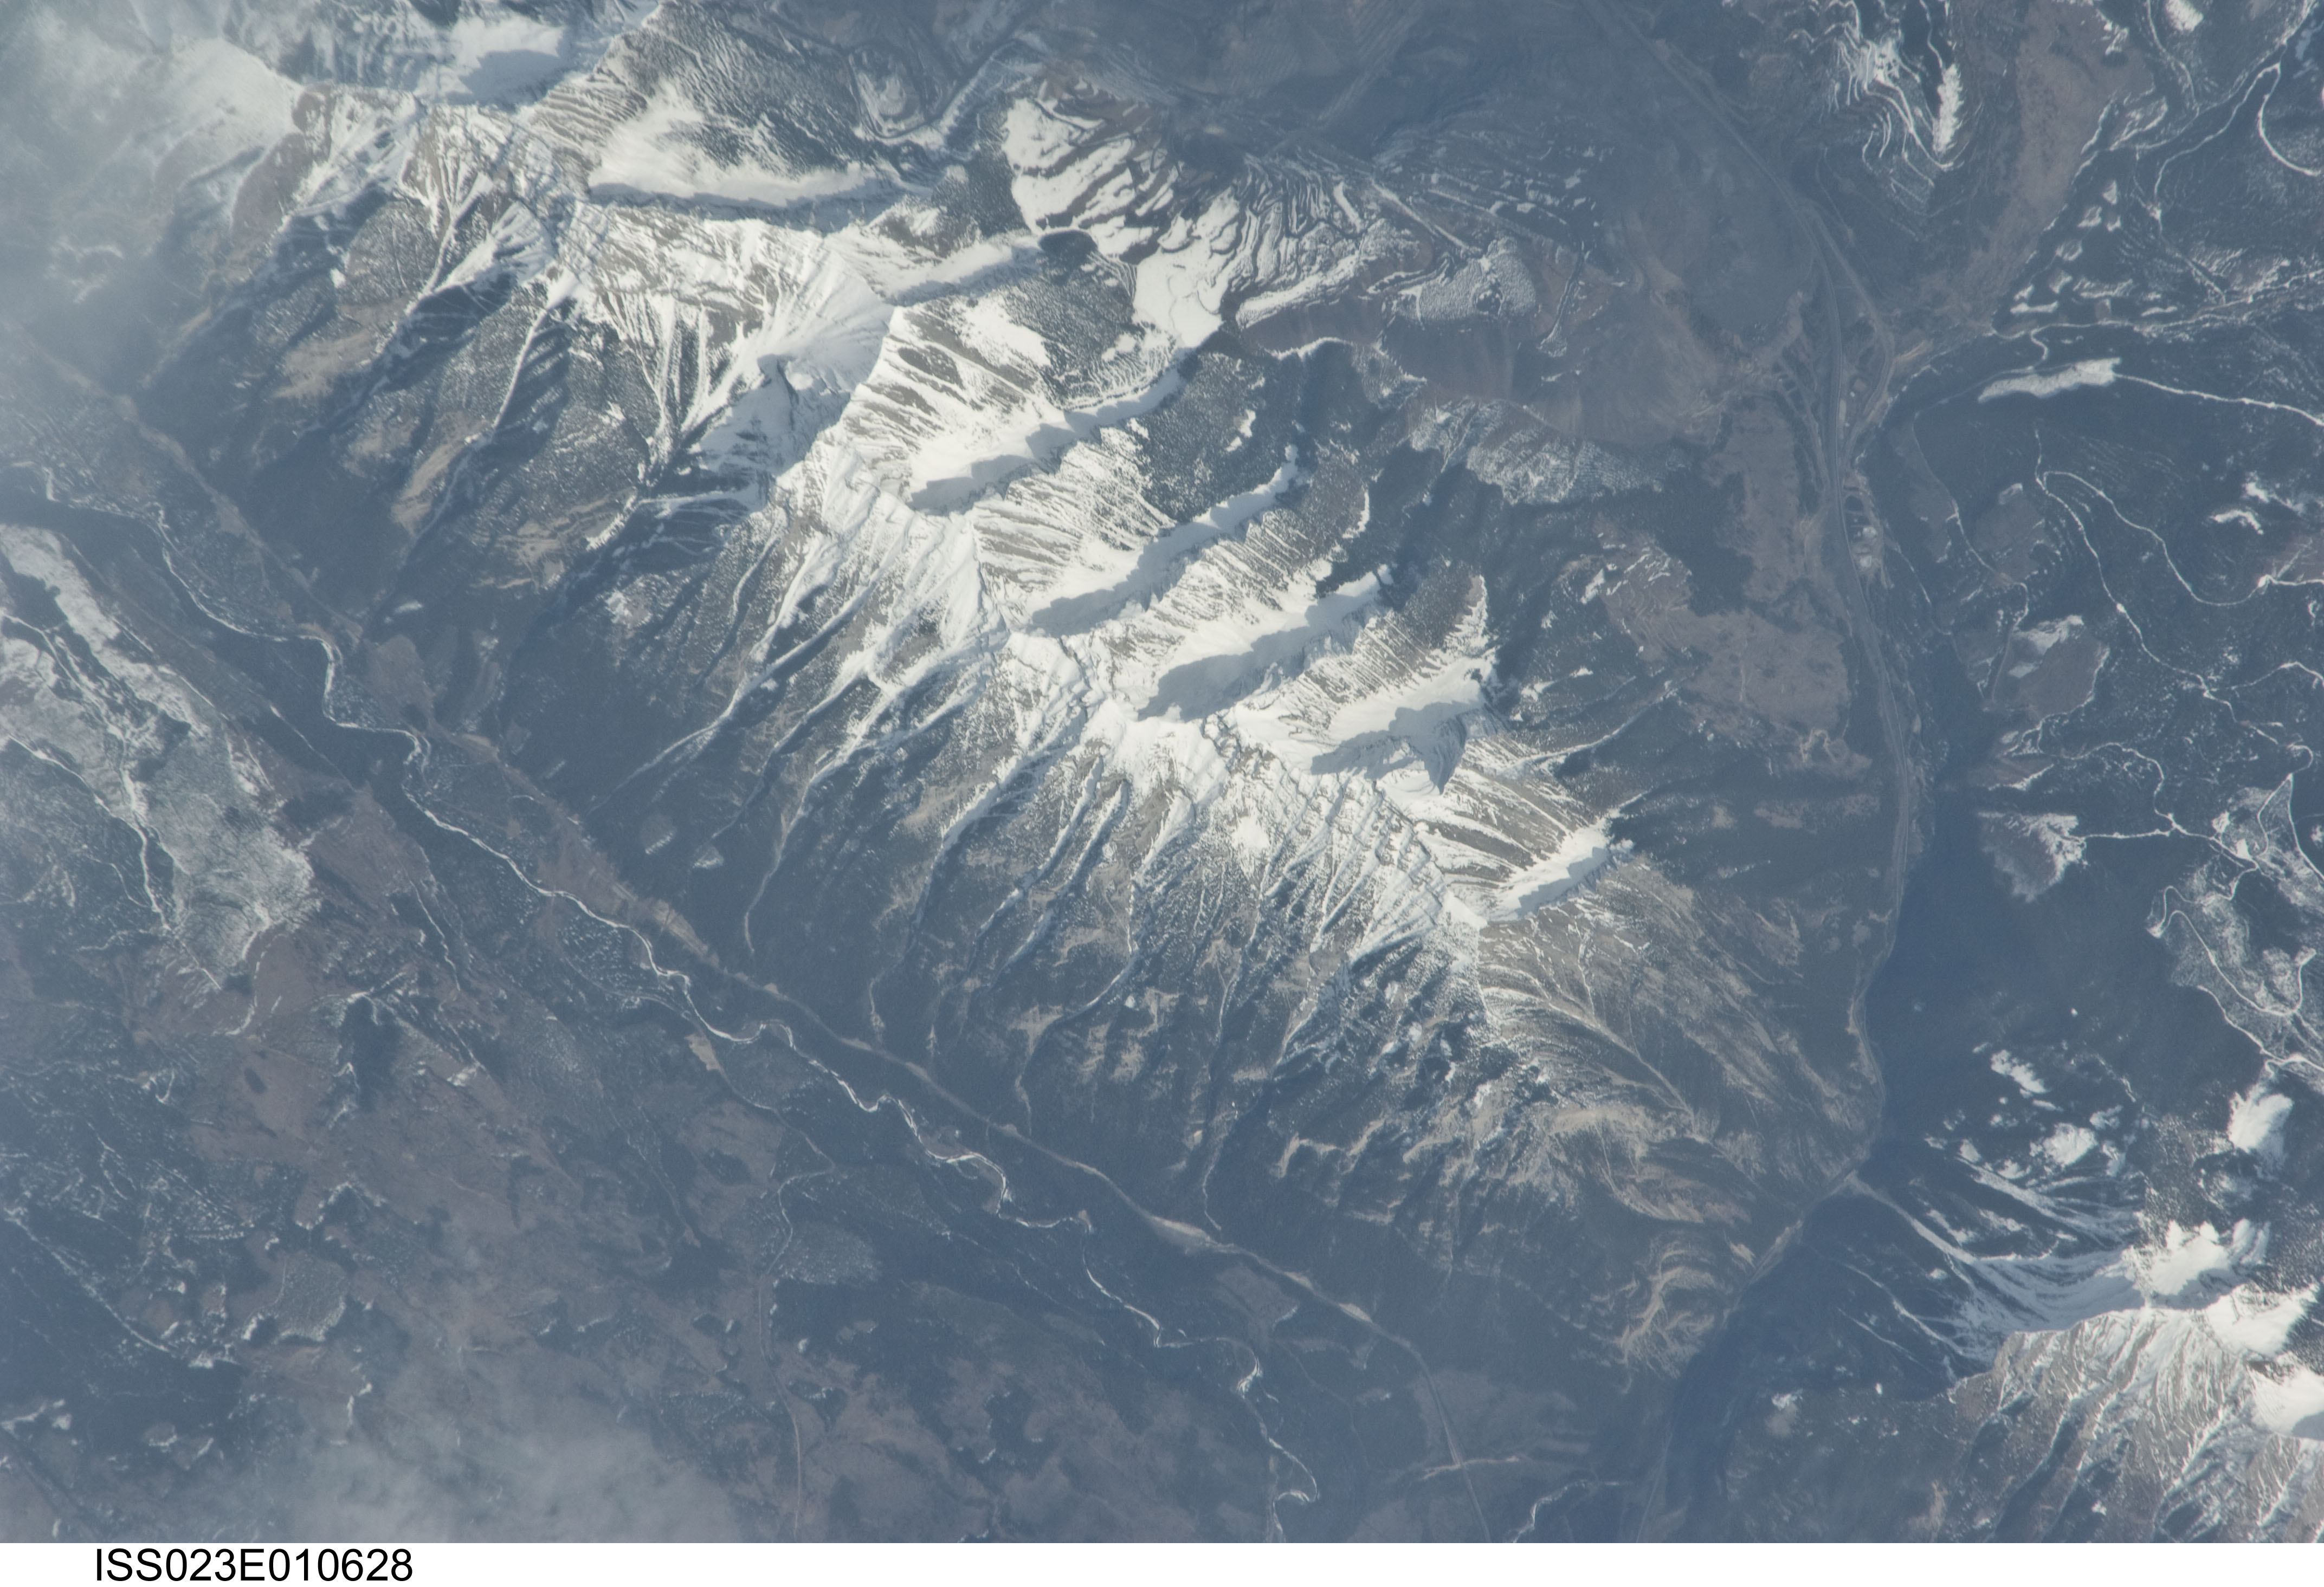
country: CANADA-BC
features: WISUKITSAK RANGE, ELK R., SNOW., FOREST
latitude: 49.9
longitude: -114.8
